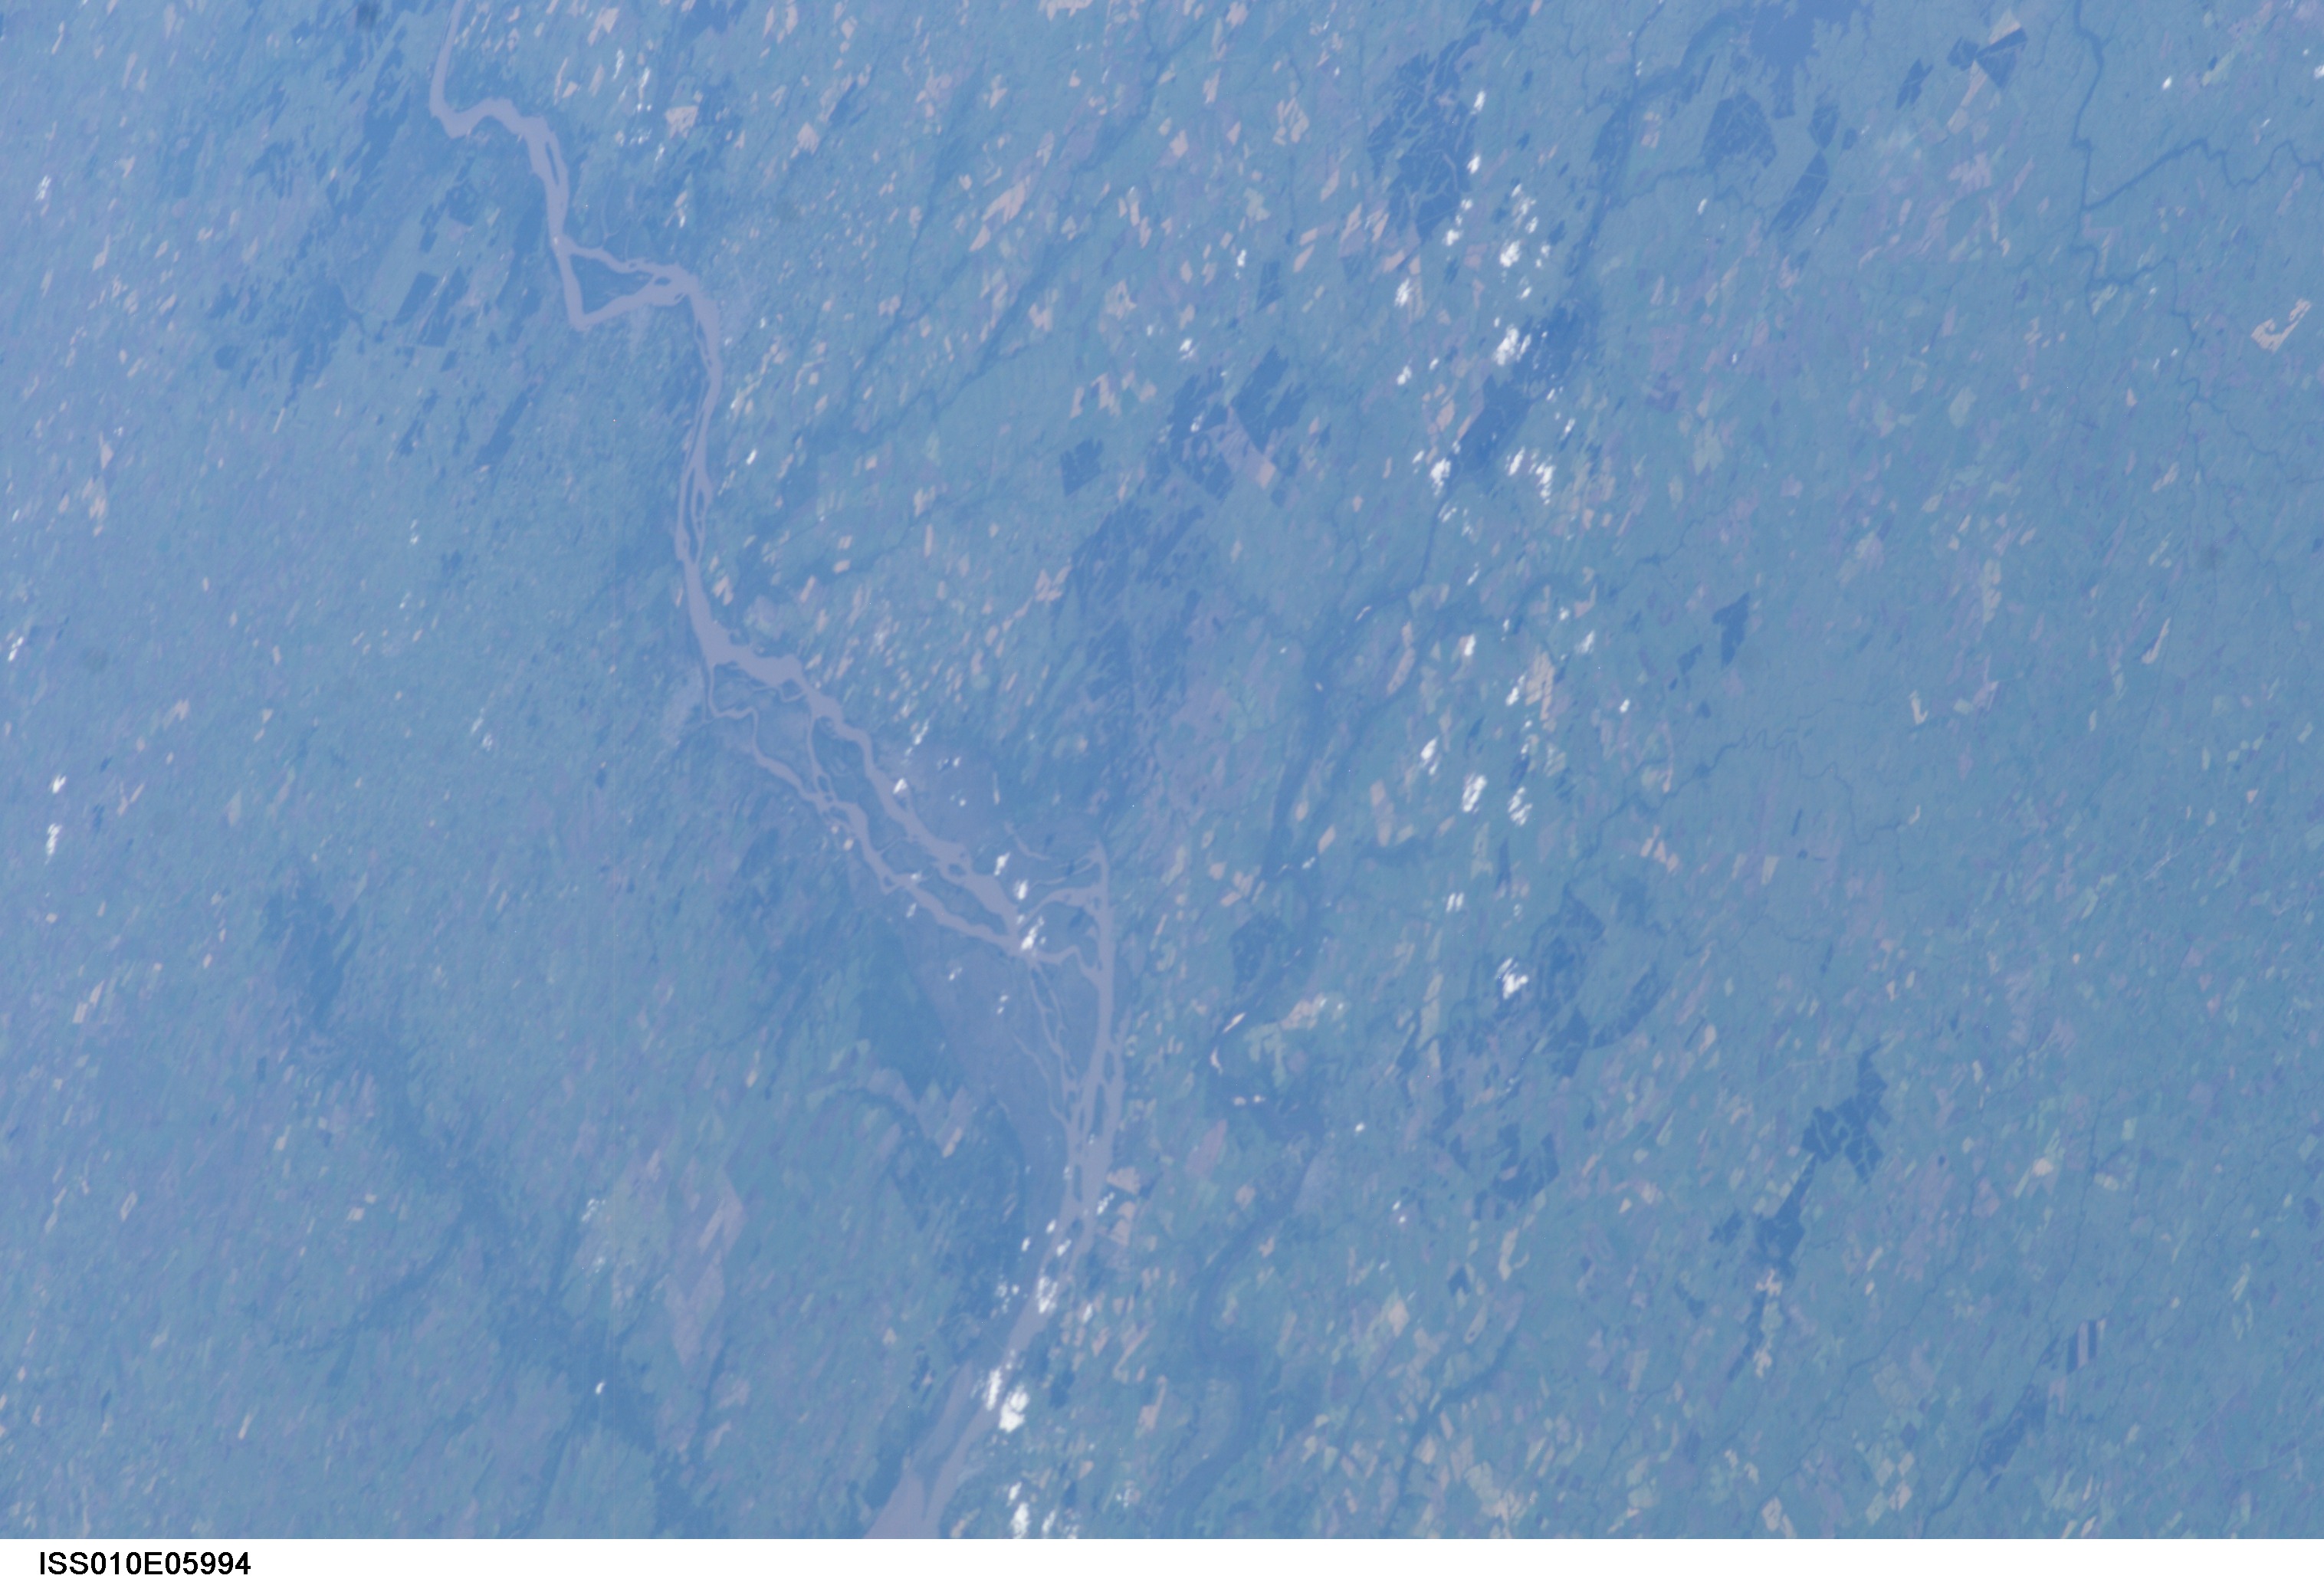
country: URUGUAY
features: URUGUAY R., AGR., WETLANDS
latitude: -32.5
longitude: -58.0
